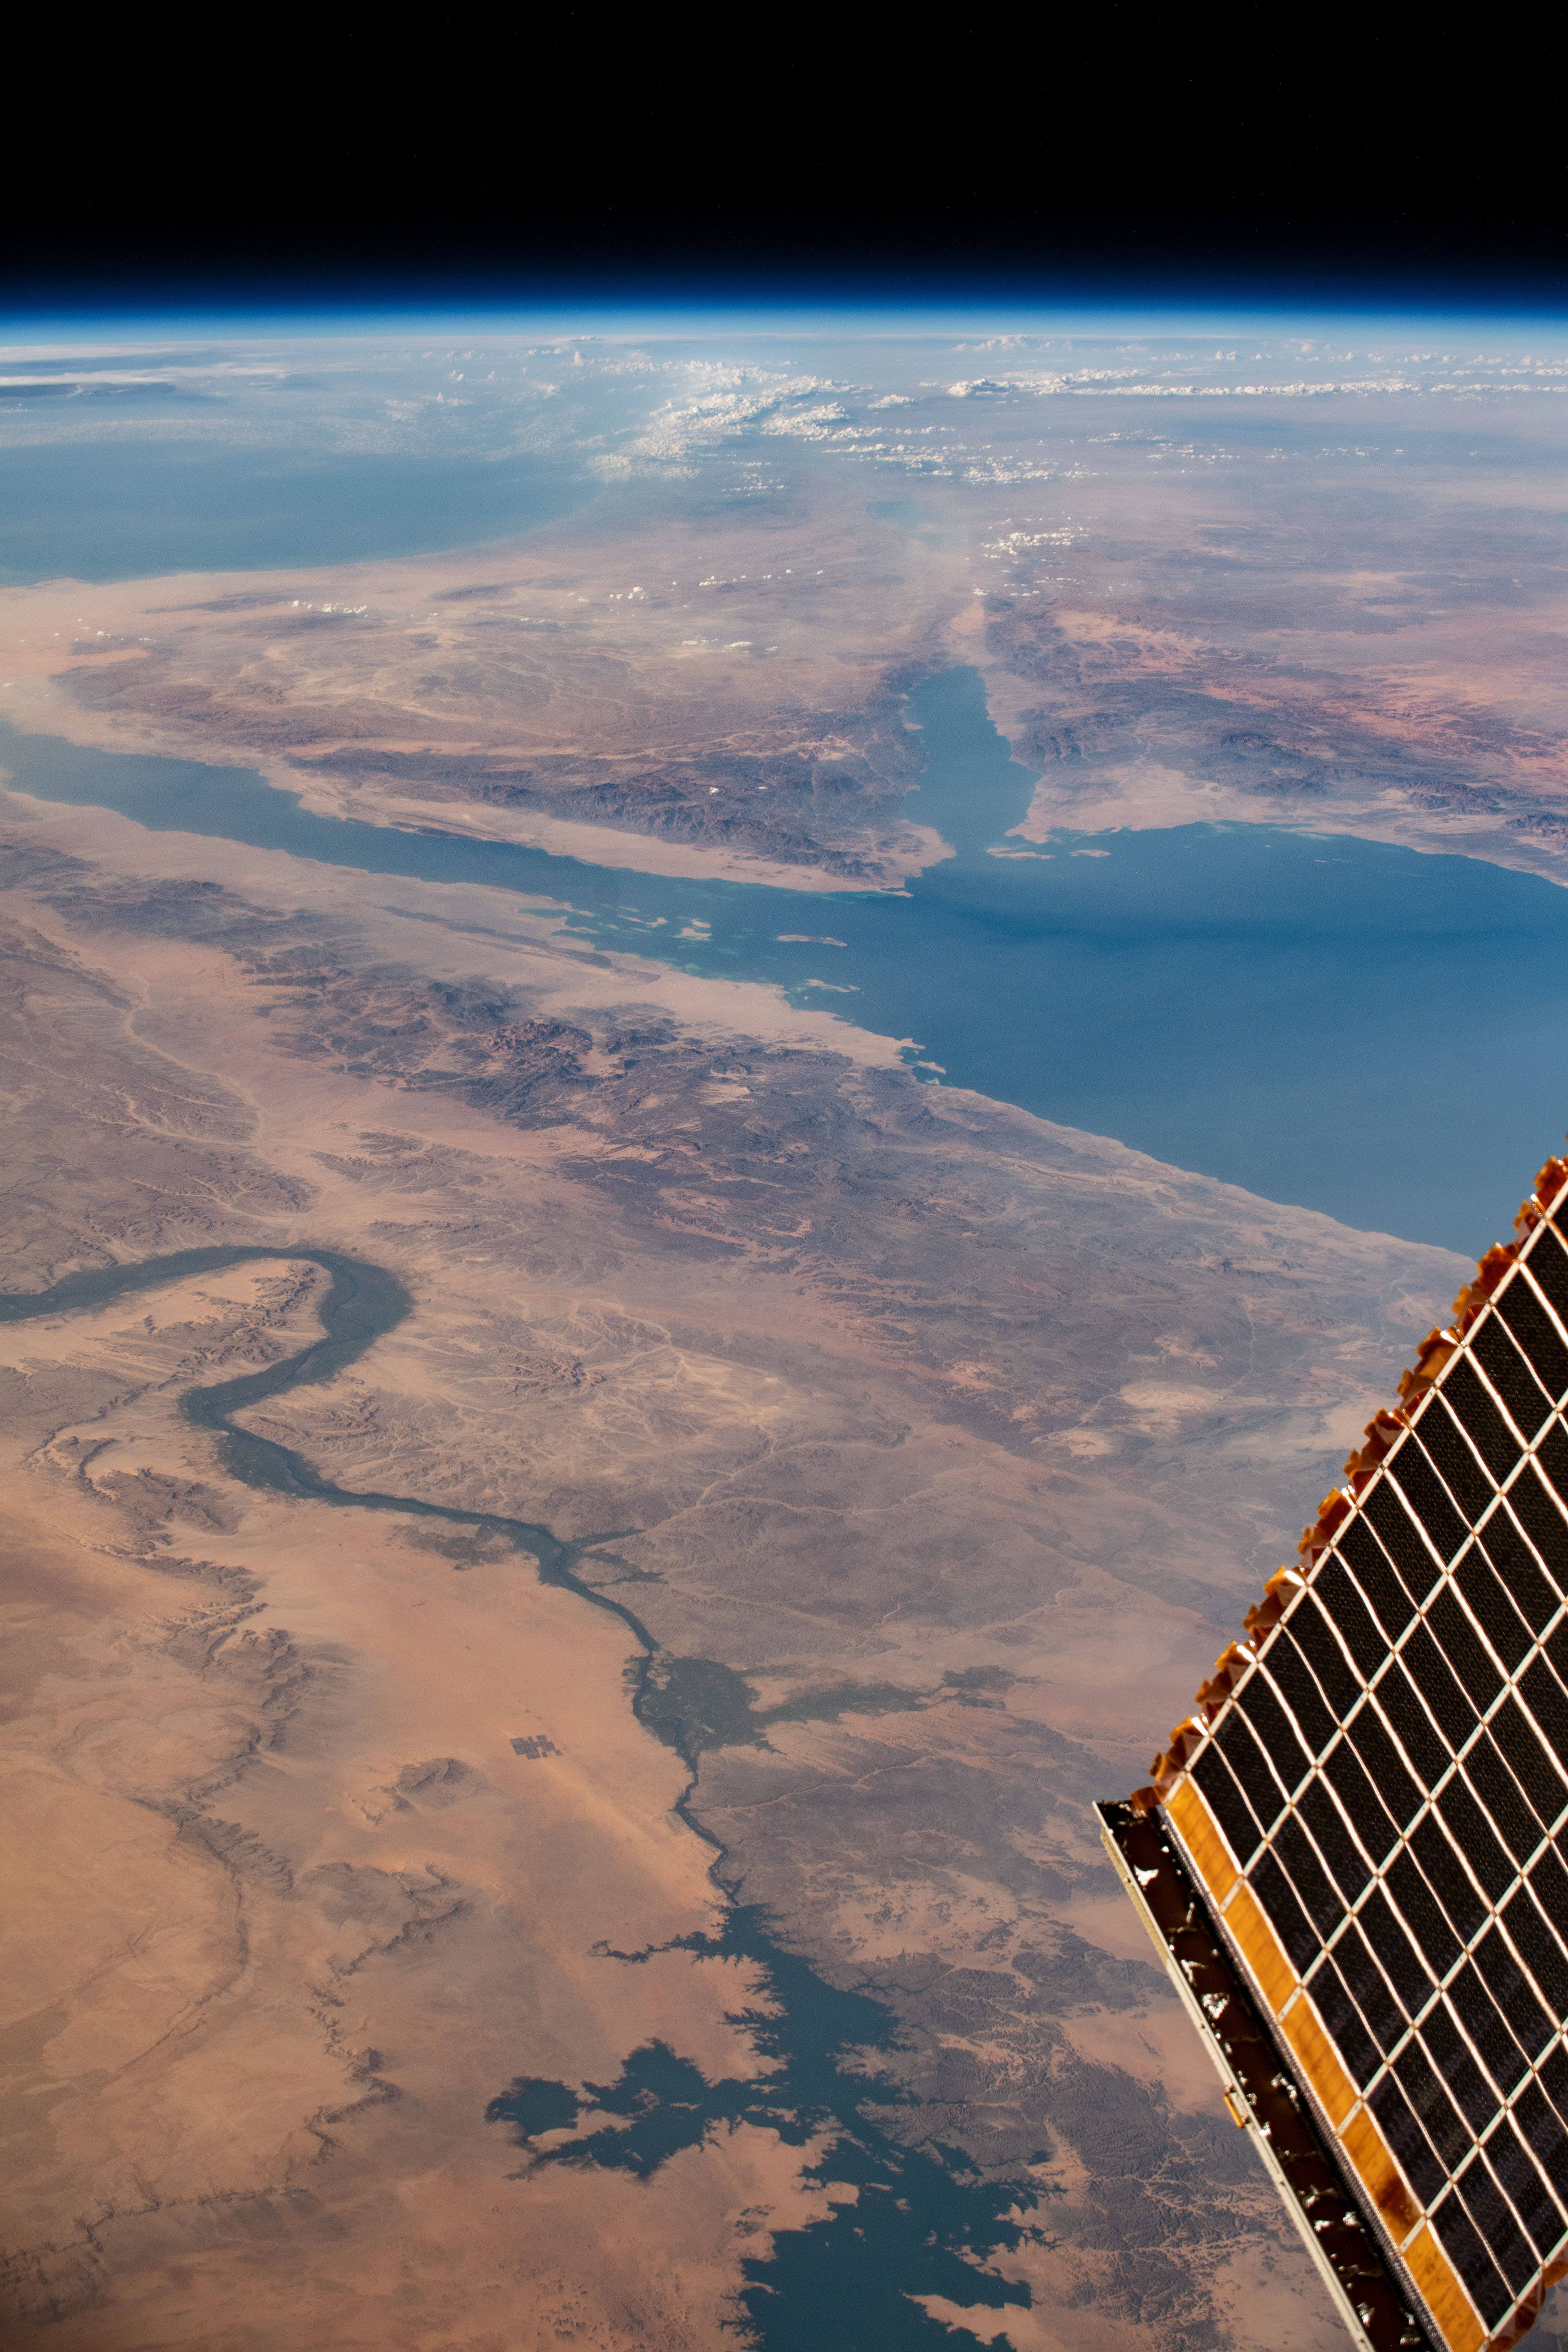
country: EGYPT
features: RED SEA, NASSER LAKE, NILO RIVER
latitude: 25.9
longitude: 33.6
